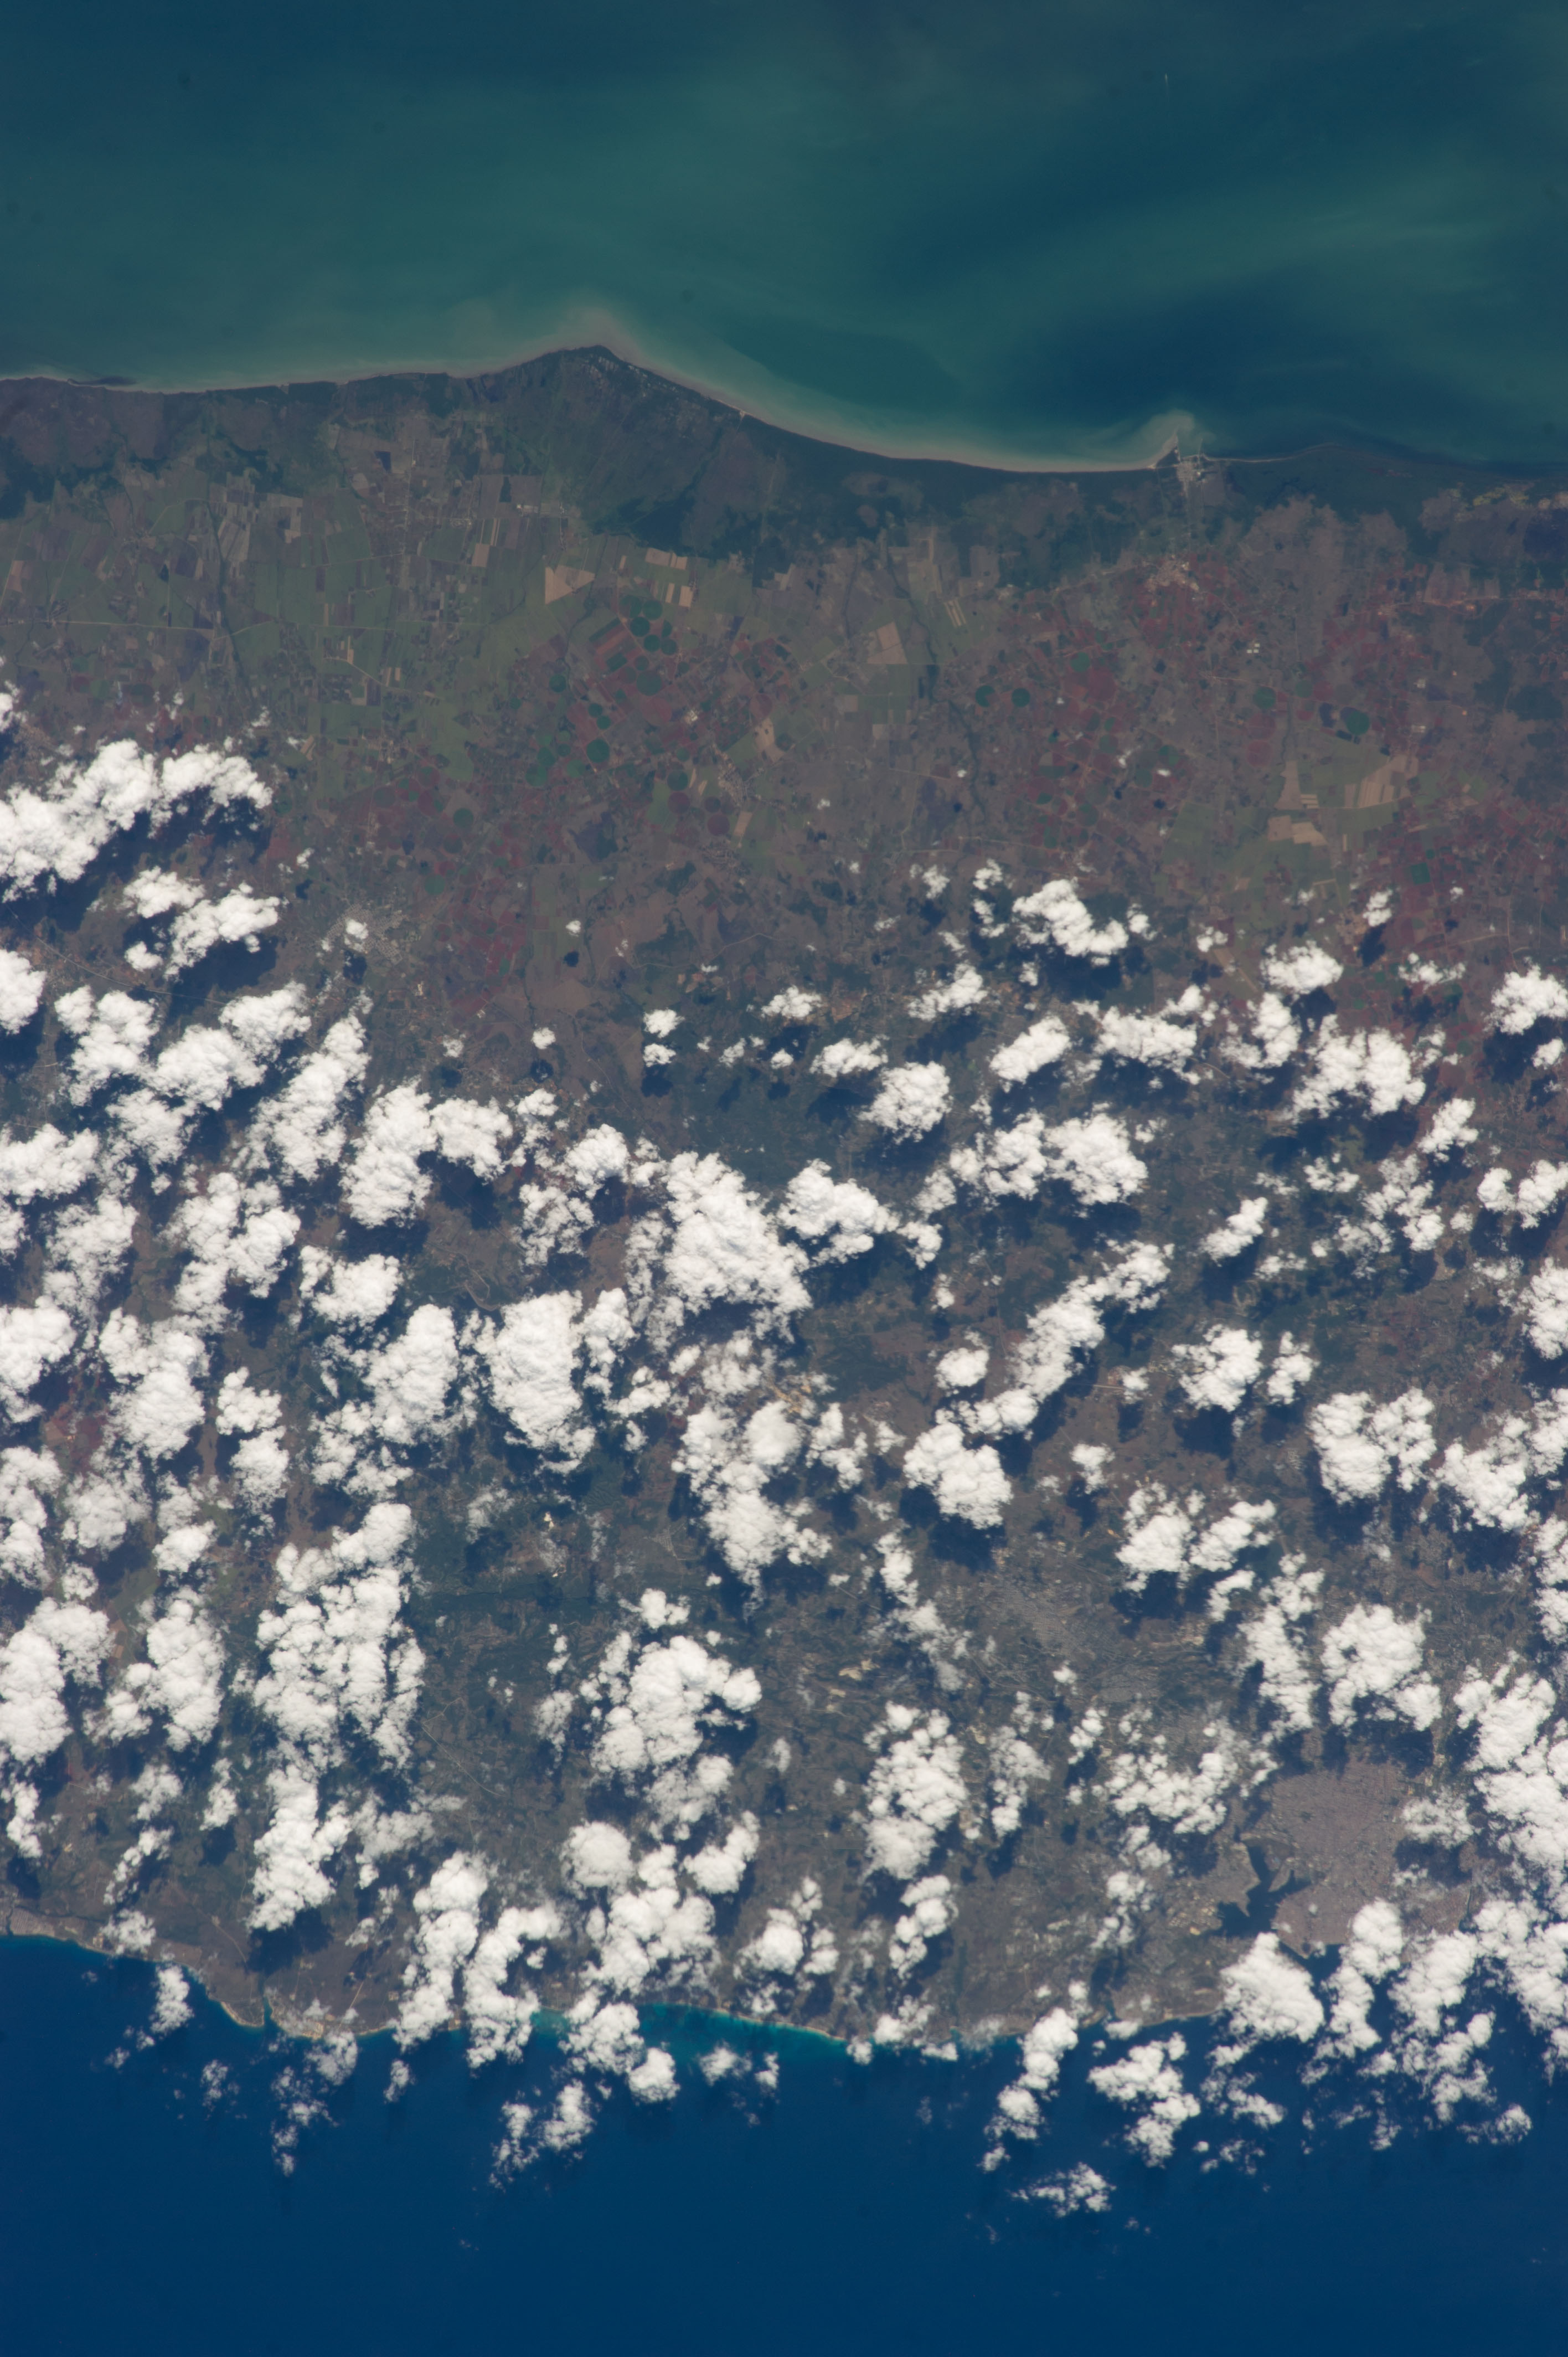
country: CUBA
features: HAVANA, HAVANA PORT, AGR., REEF, SEDIMENT
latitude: 22.9
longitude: -82.0
